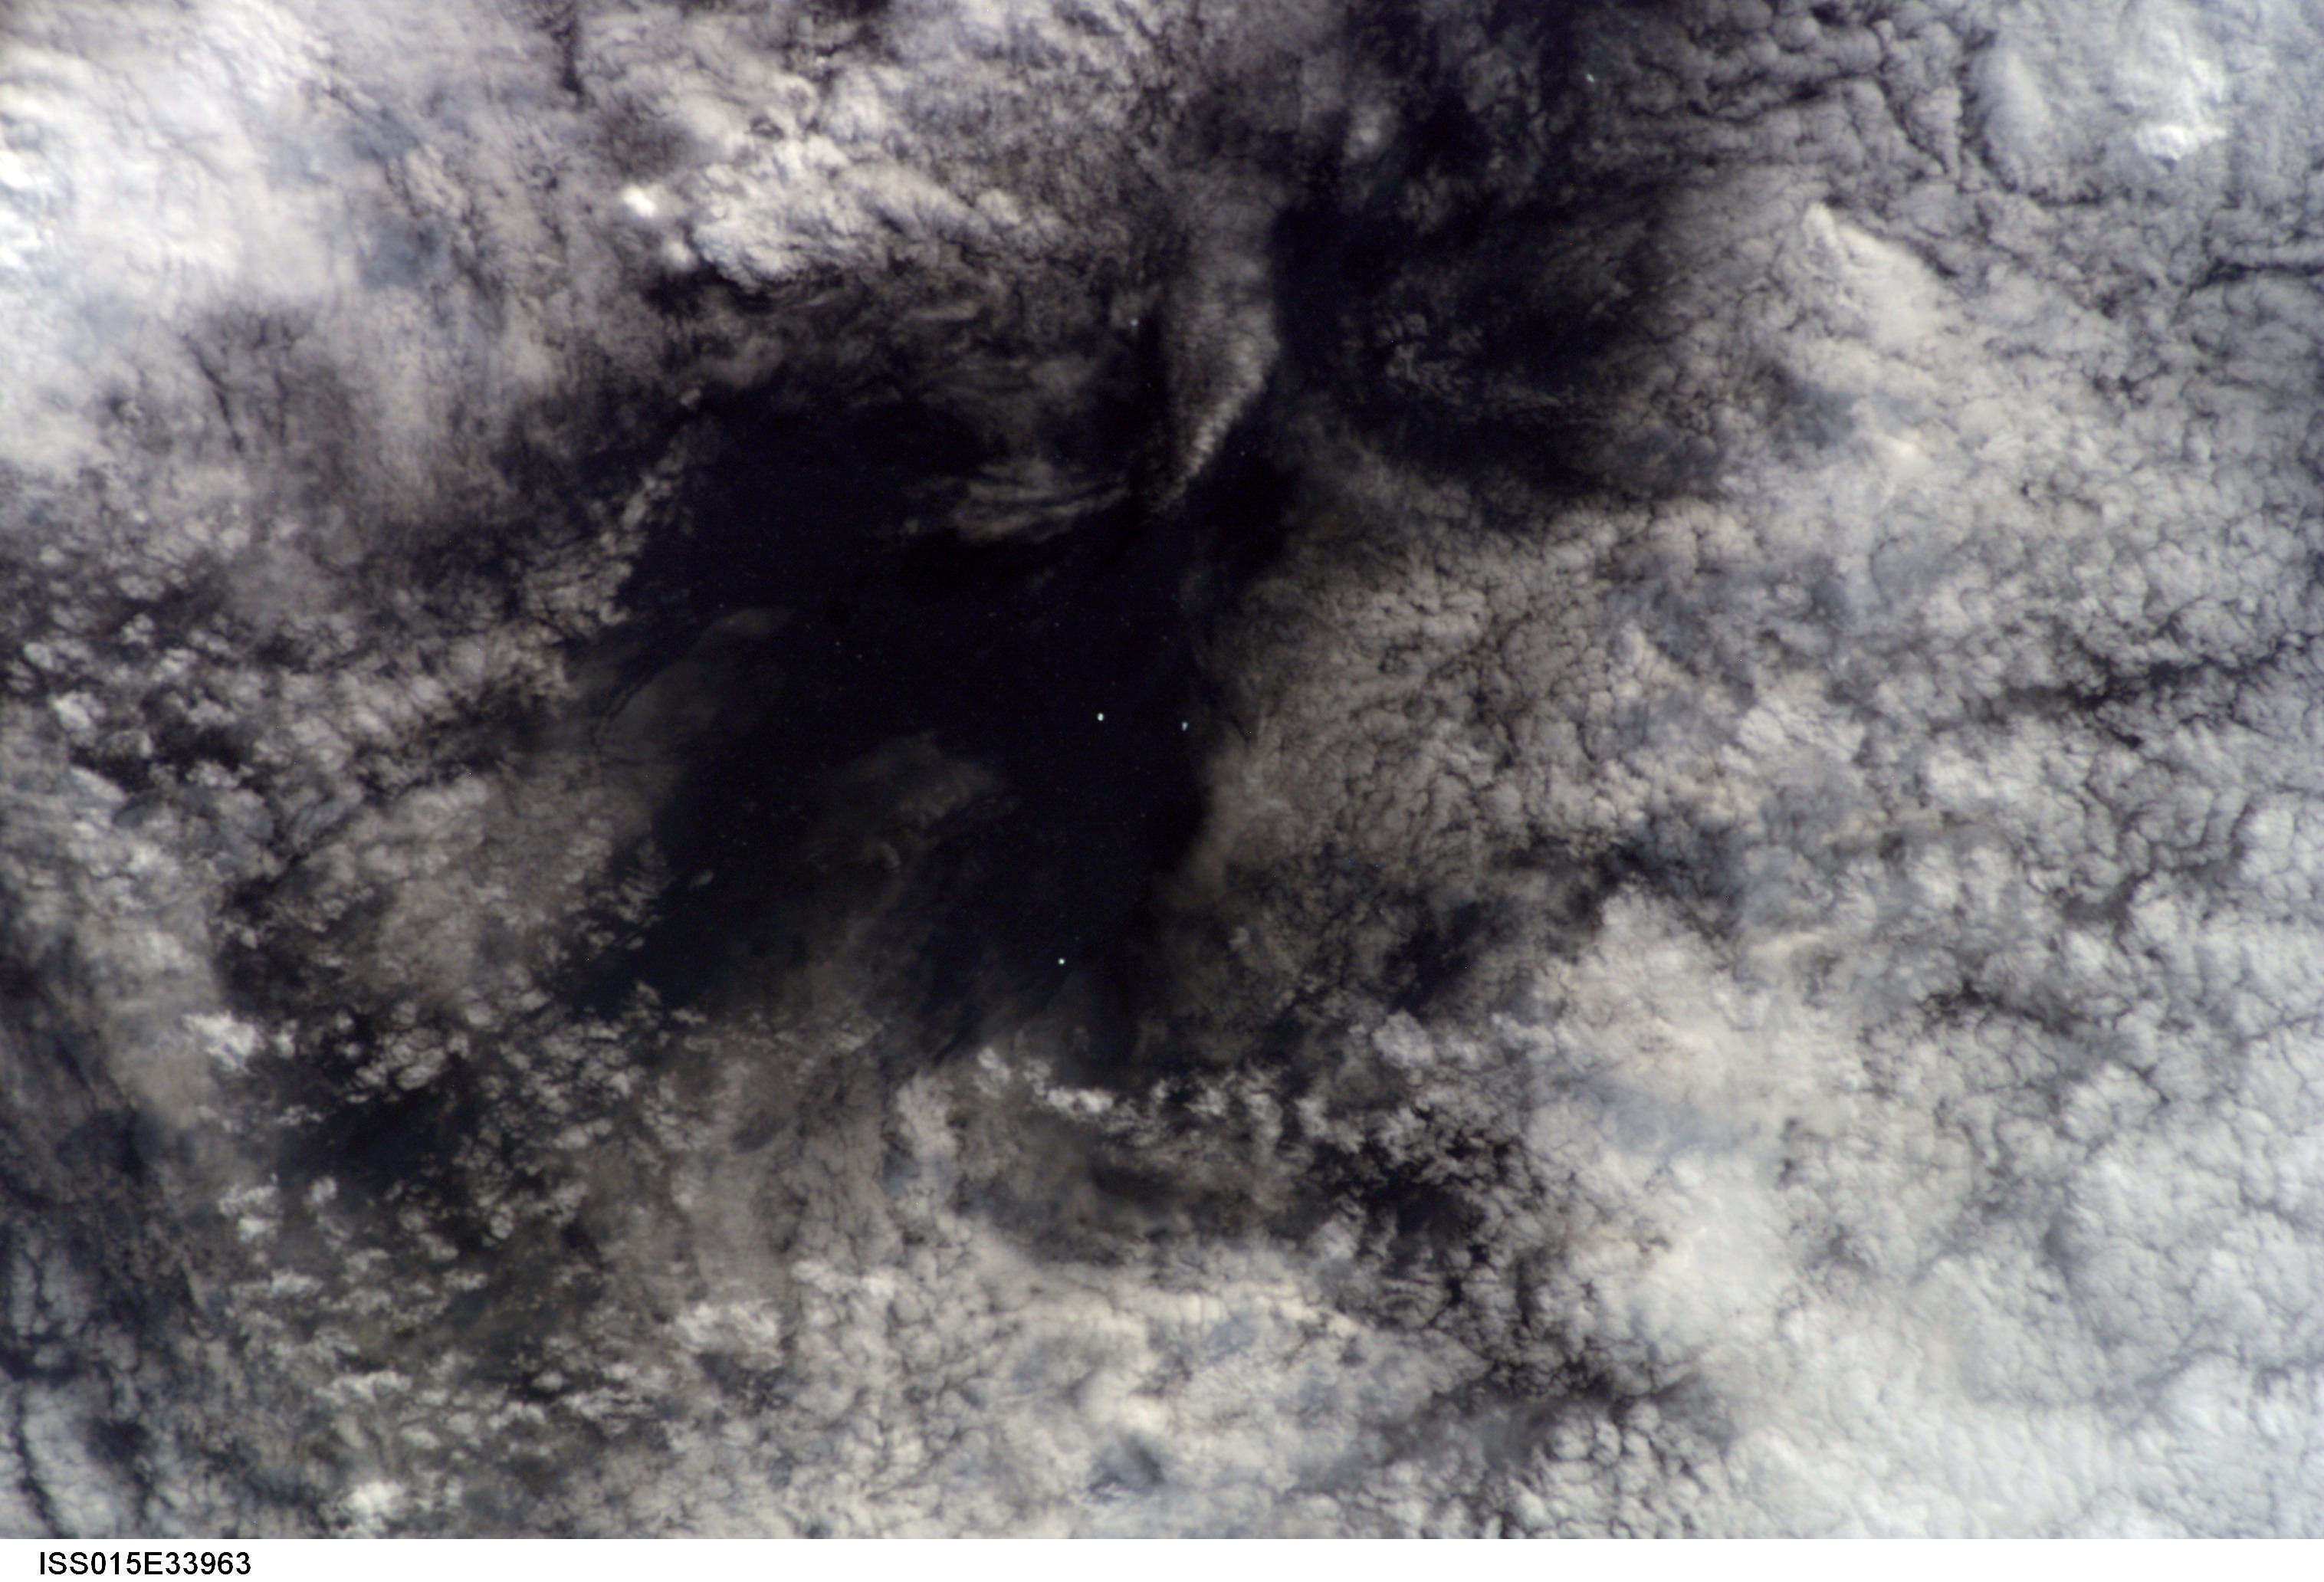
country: ATLANTIC OCEAN
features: SEA SURFACE, SMALL ICEBERGS
